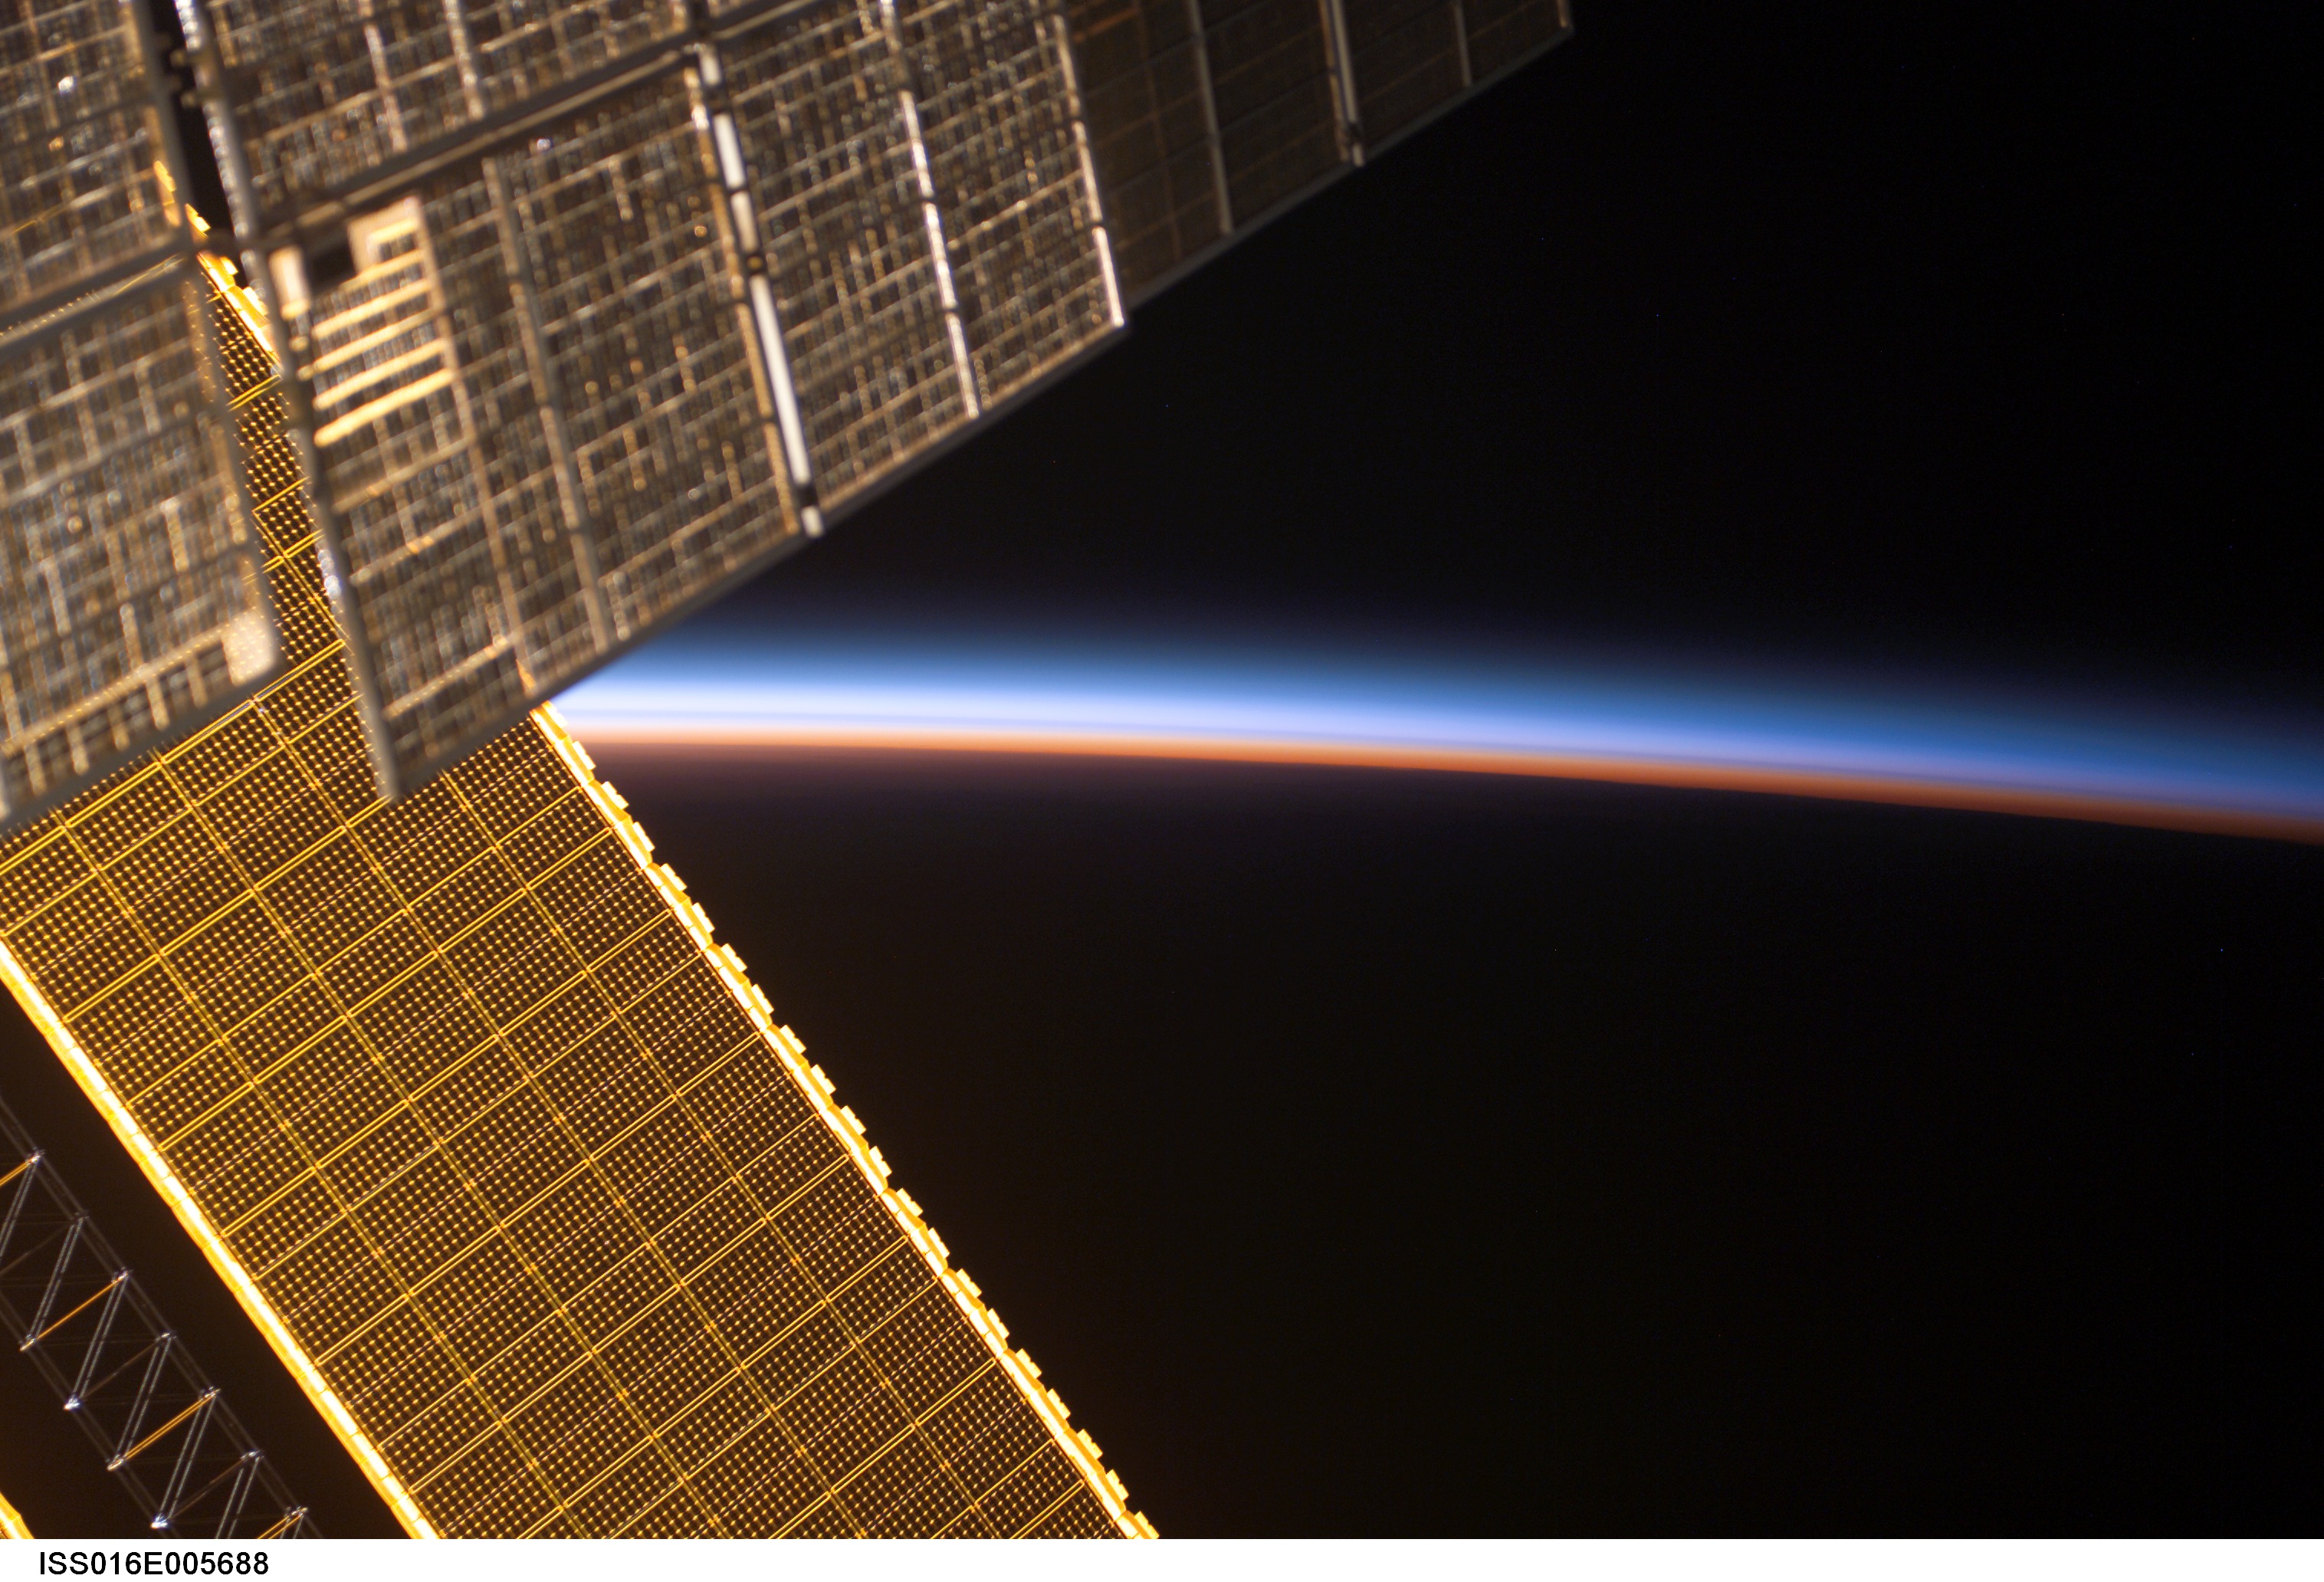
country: PACIFIC OCEAN
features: ATMOSPHERIC LIMB, SUNRISE, ISS
